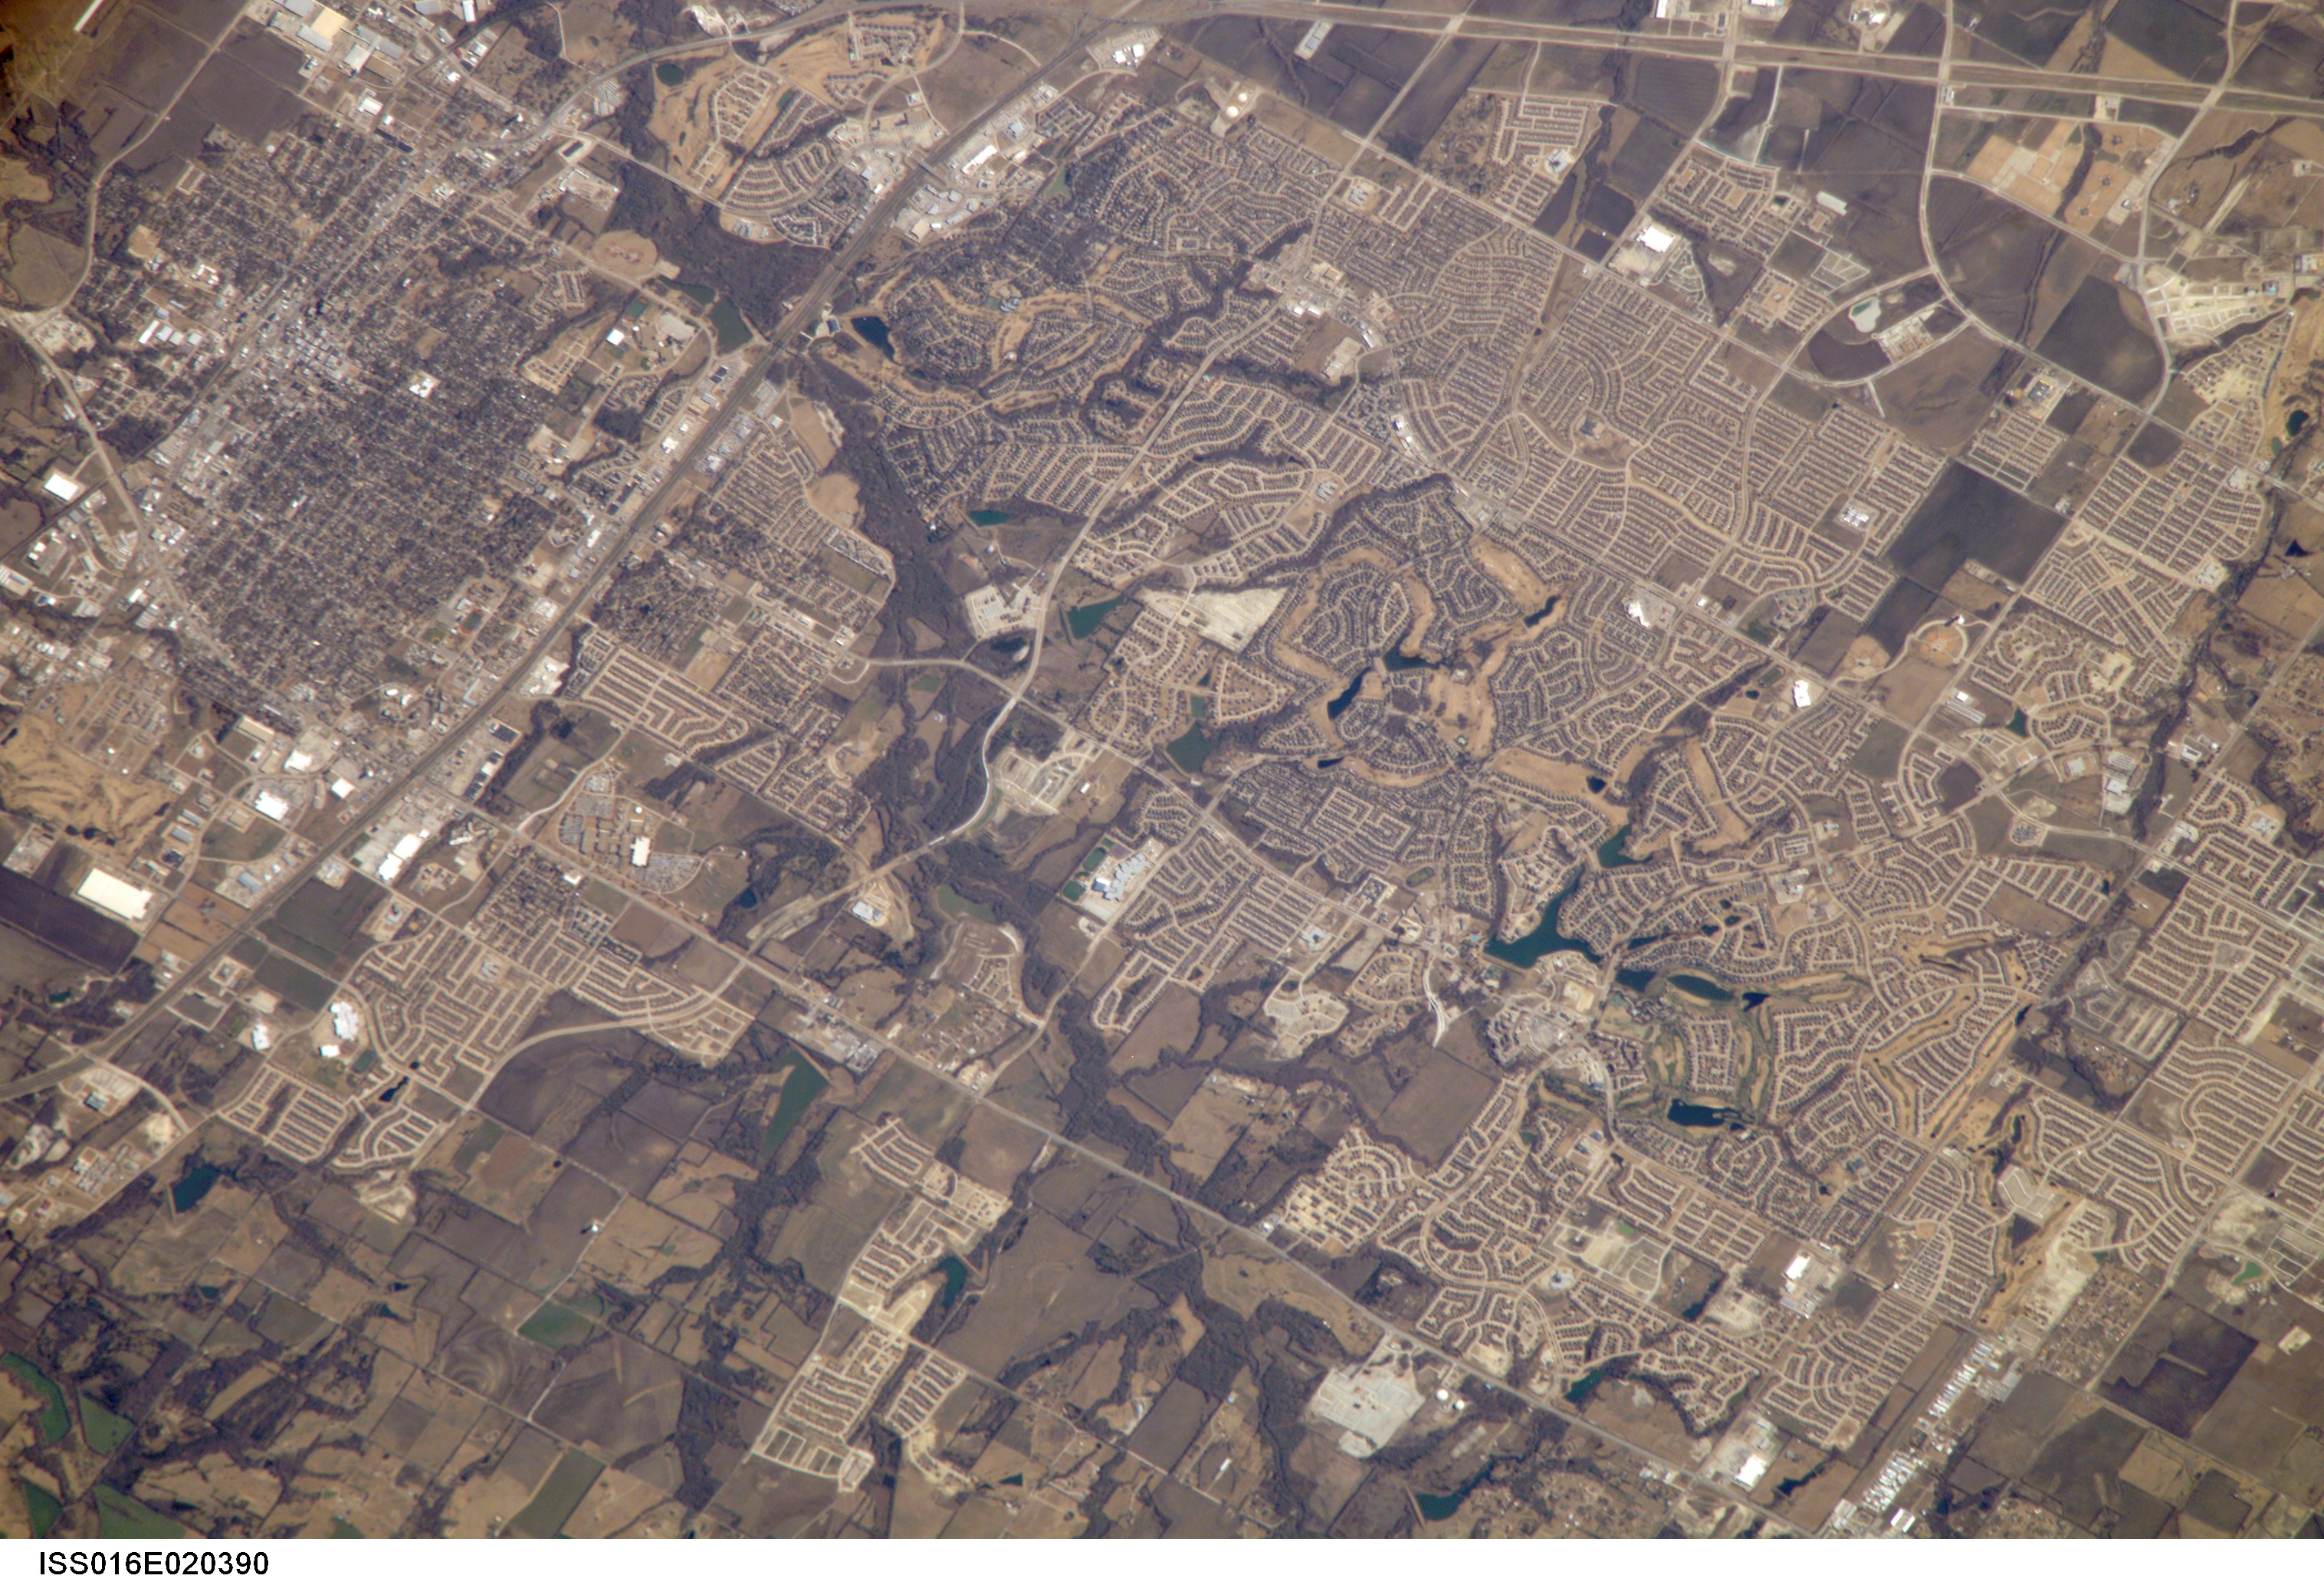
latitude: 33.2
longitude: -96.7
